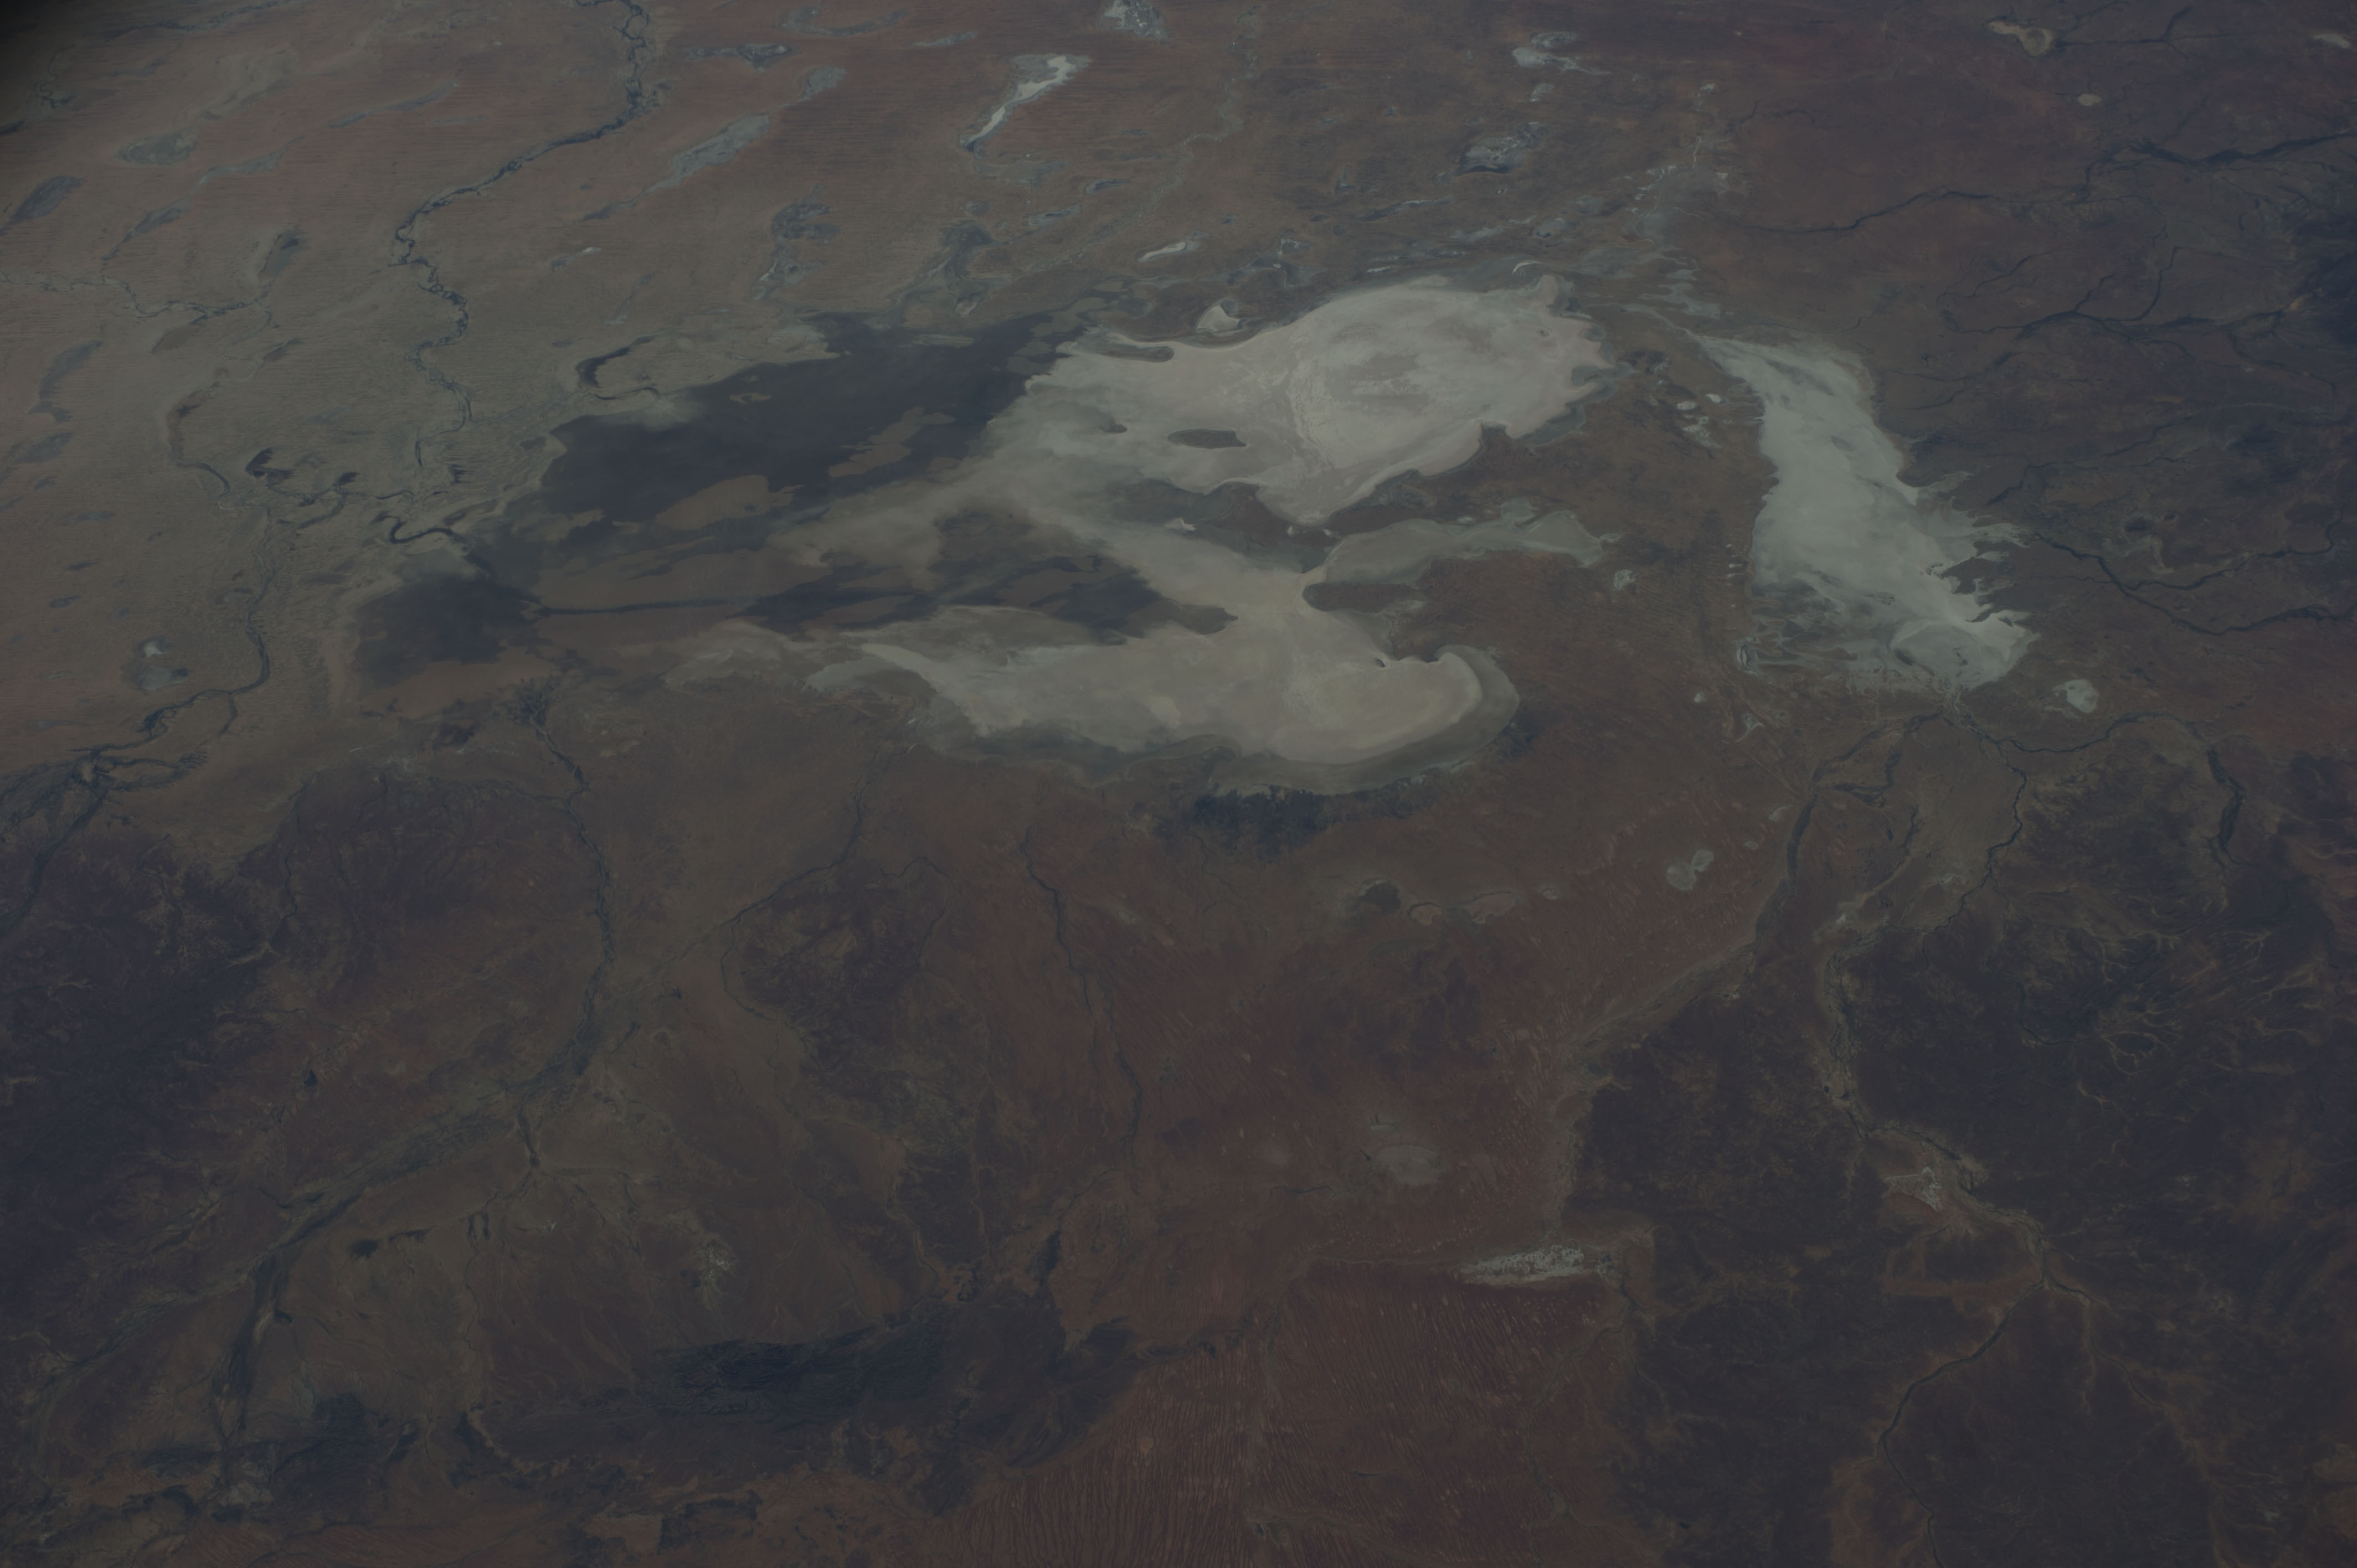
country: AUSTRALIA-SA
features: L. EYRE
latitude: -28.5
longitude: 137.0
